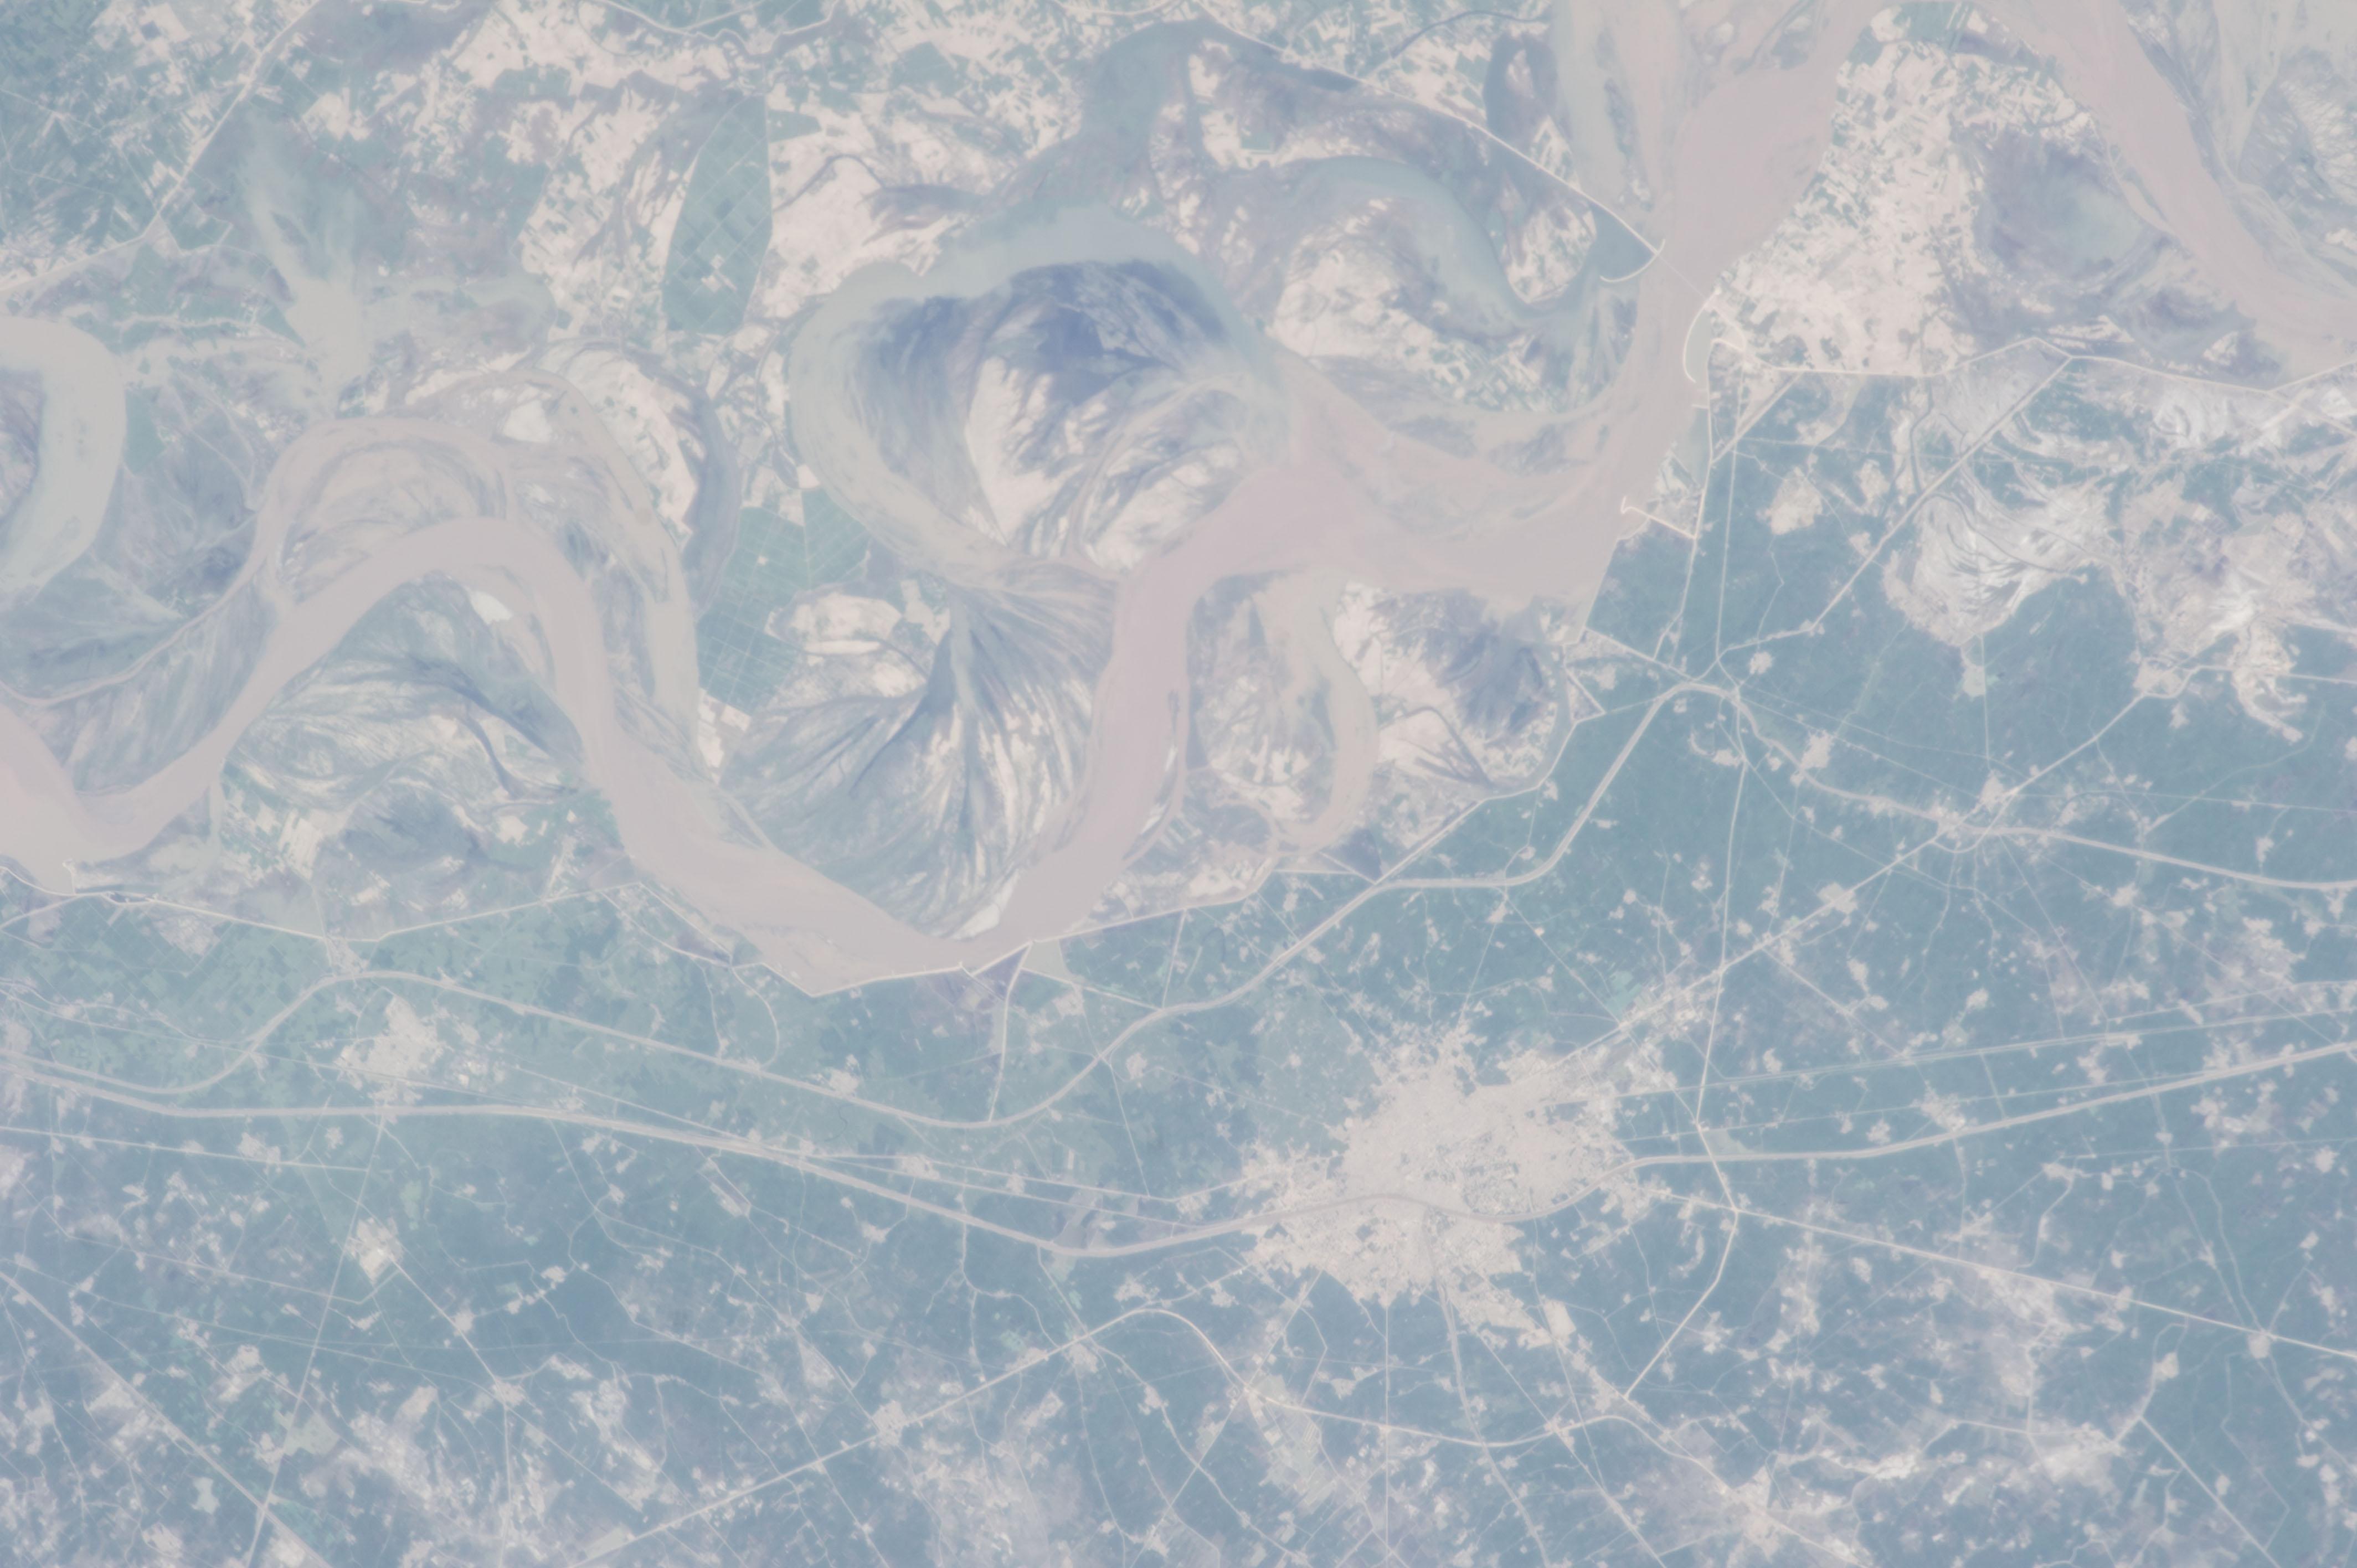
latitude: 27.5
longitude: 68.2
